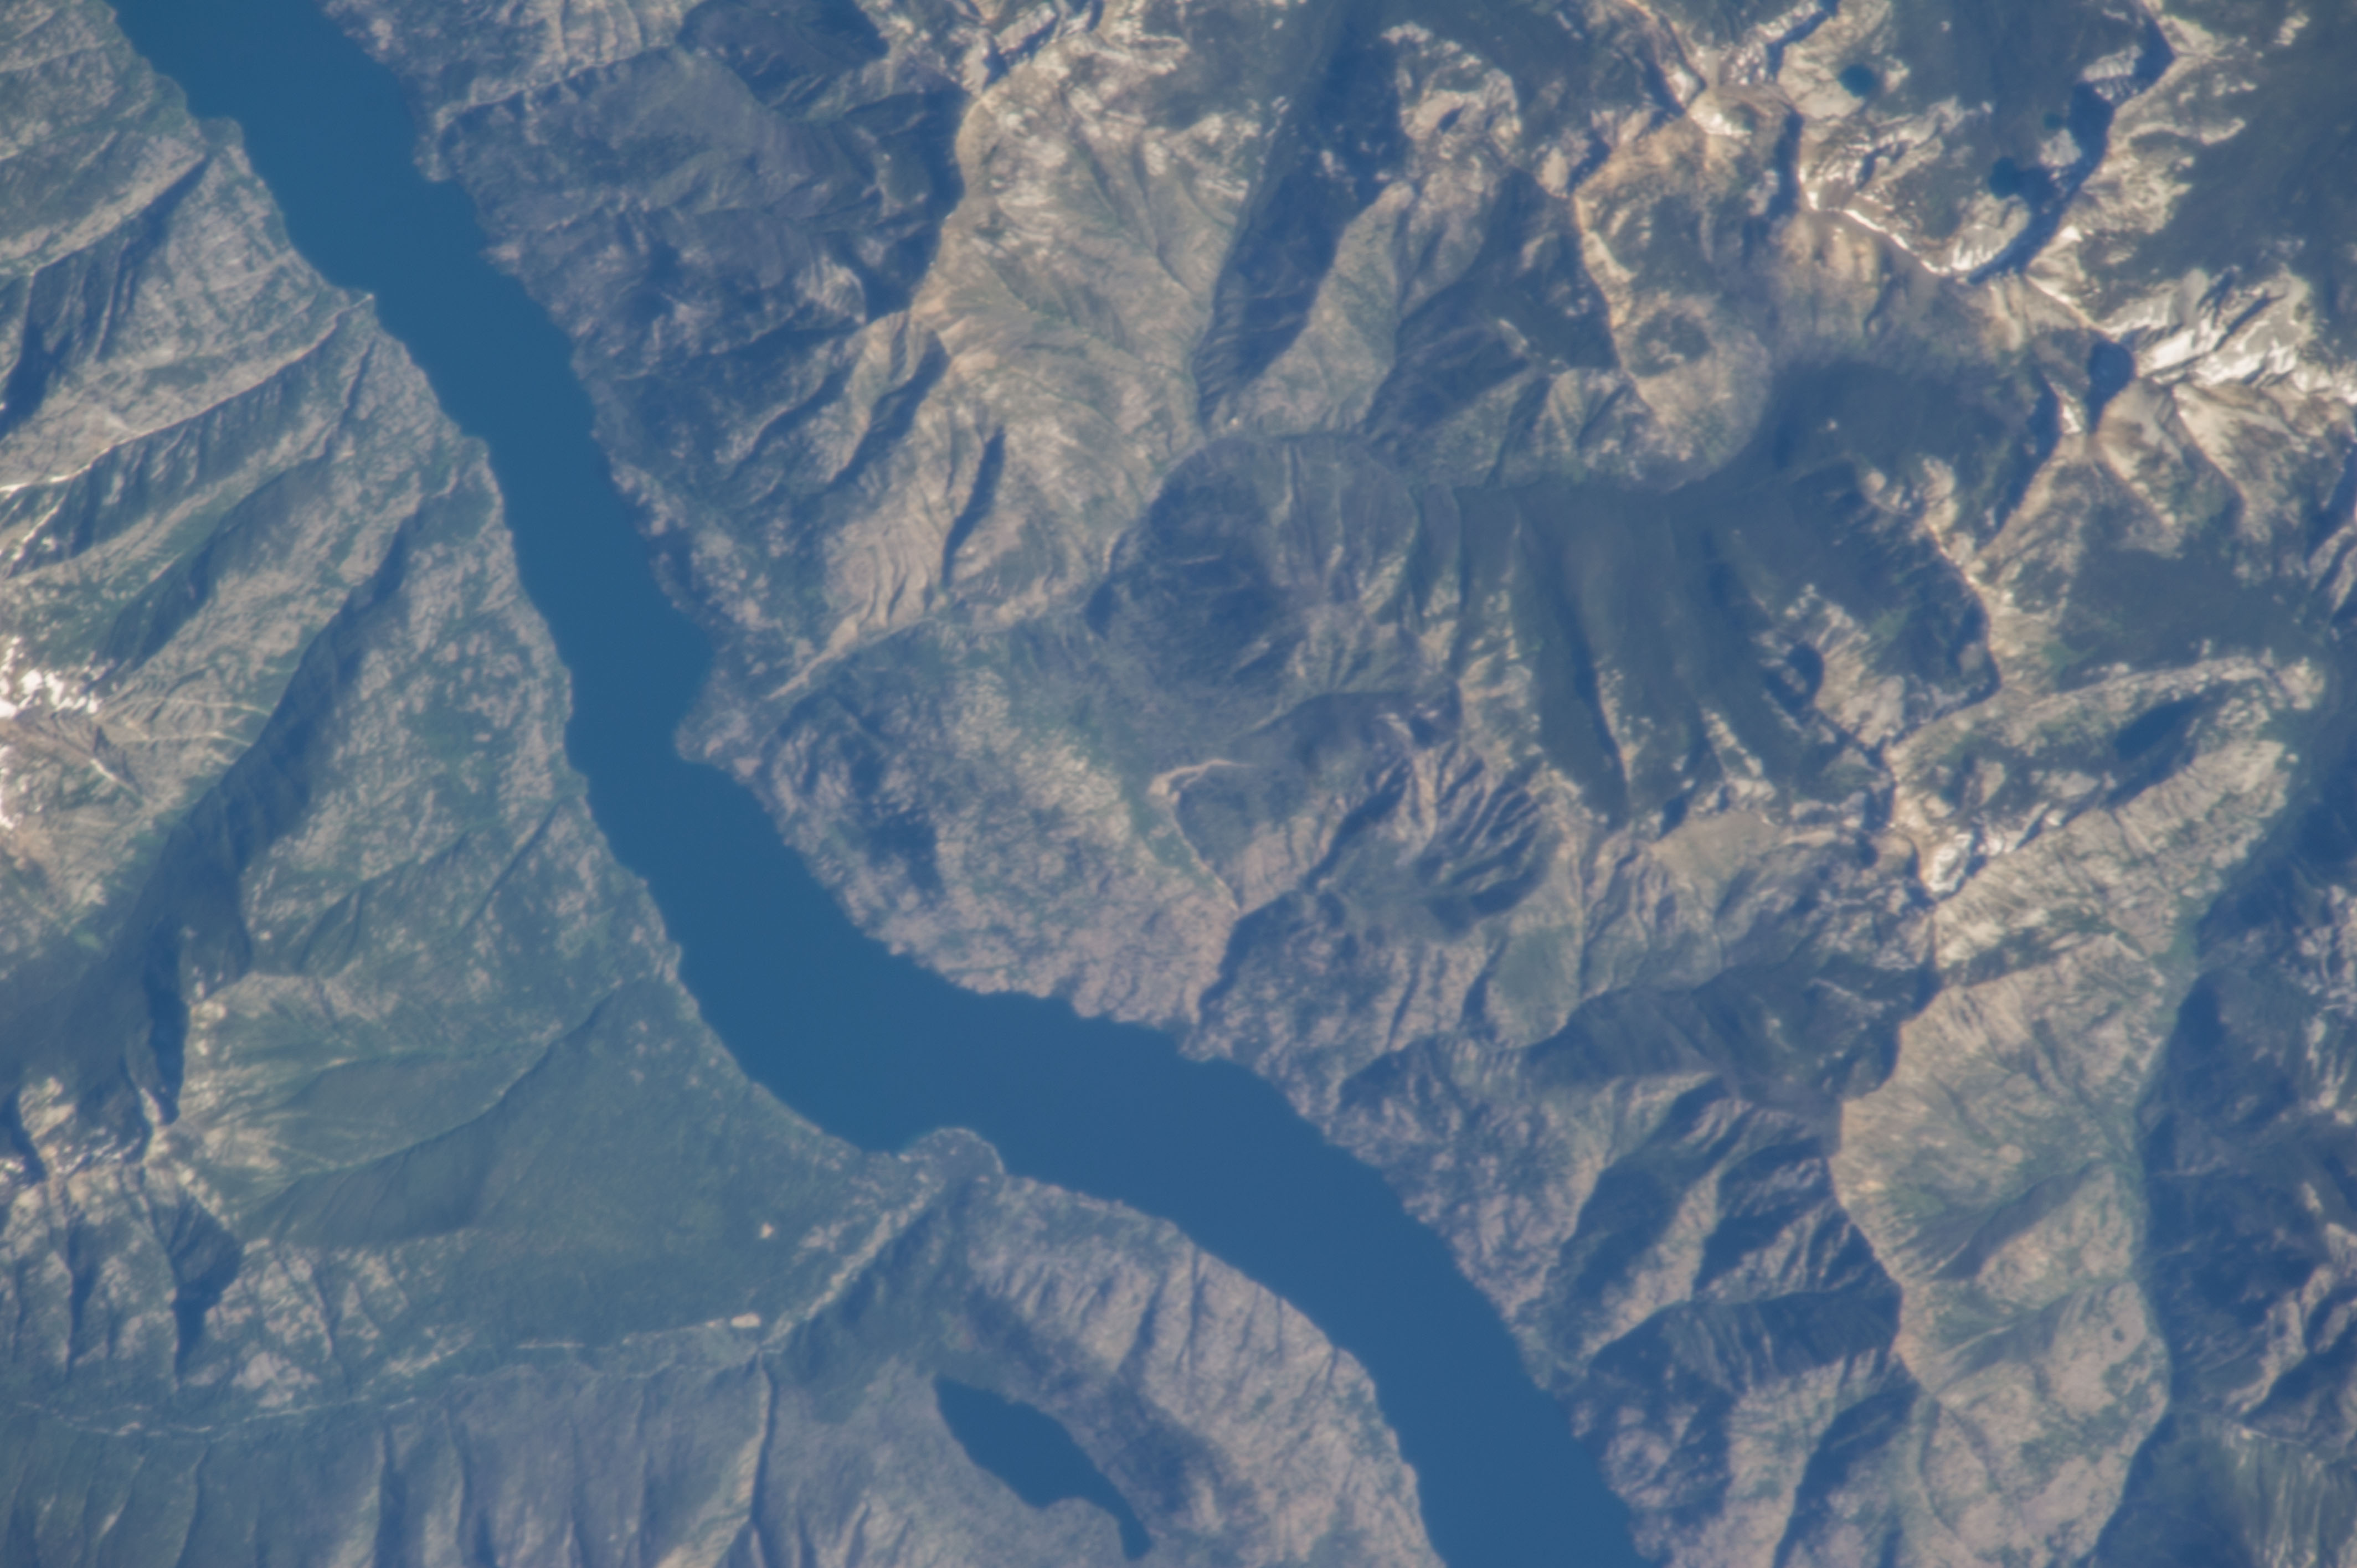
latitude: 48.2
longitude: -120.6
